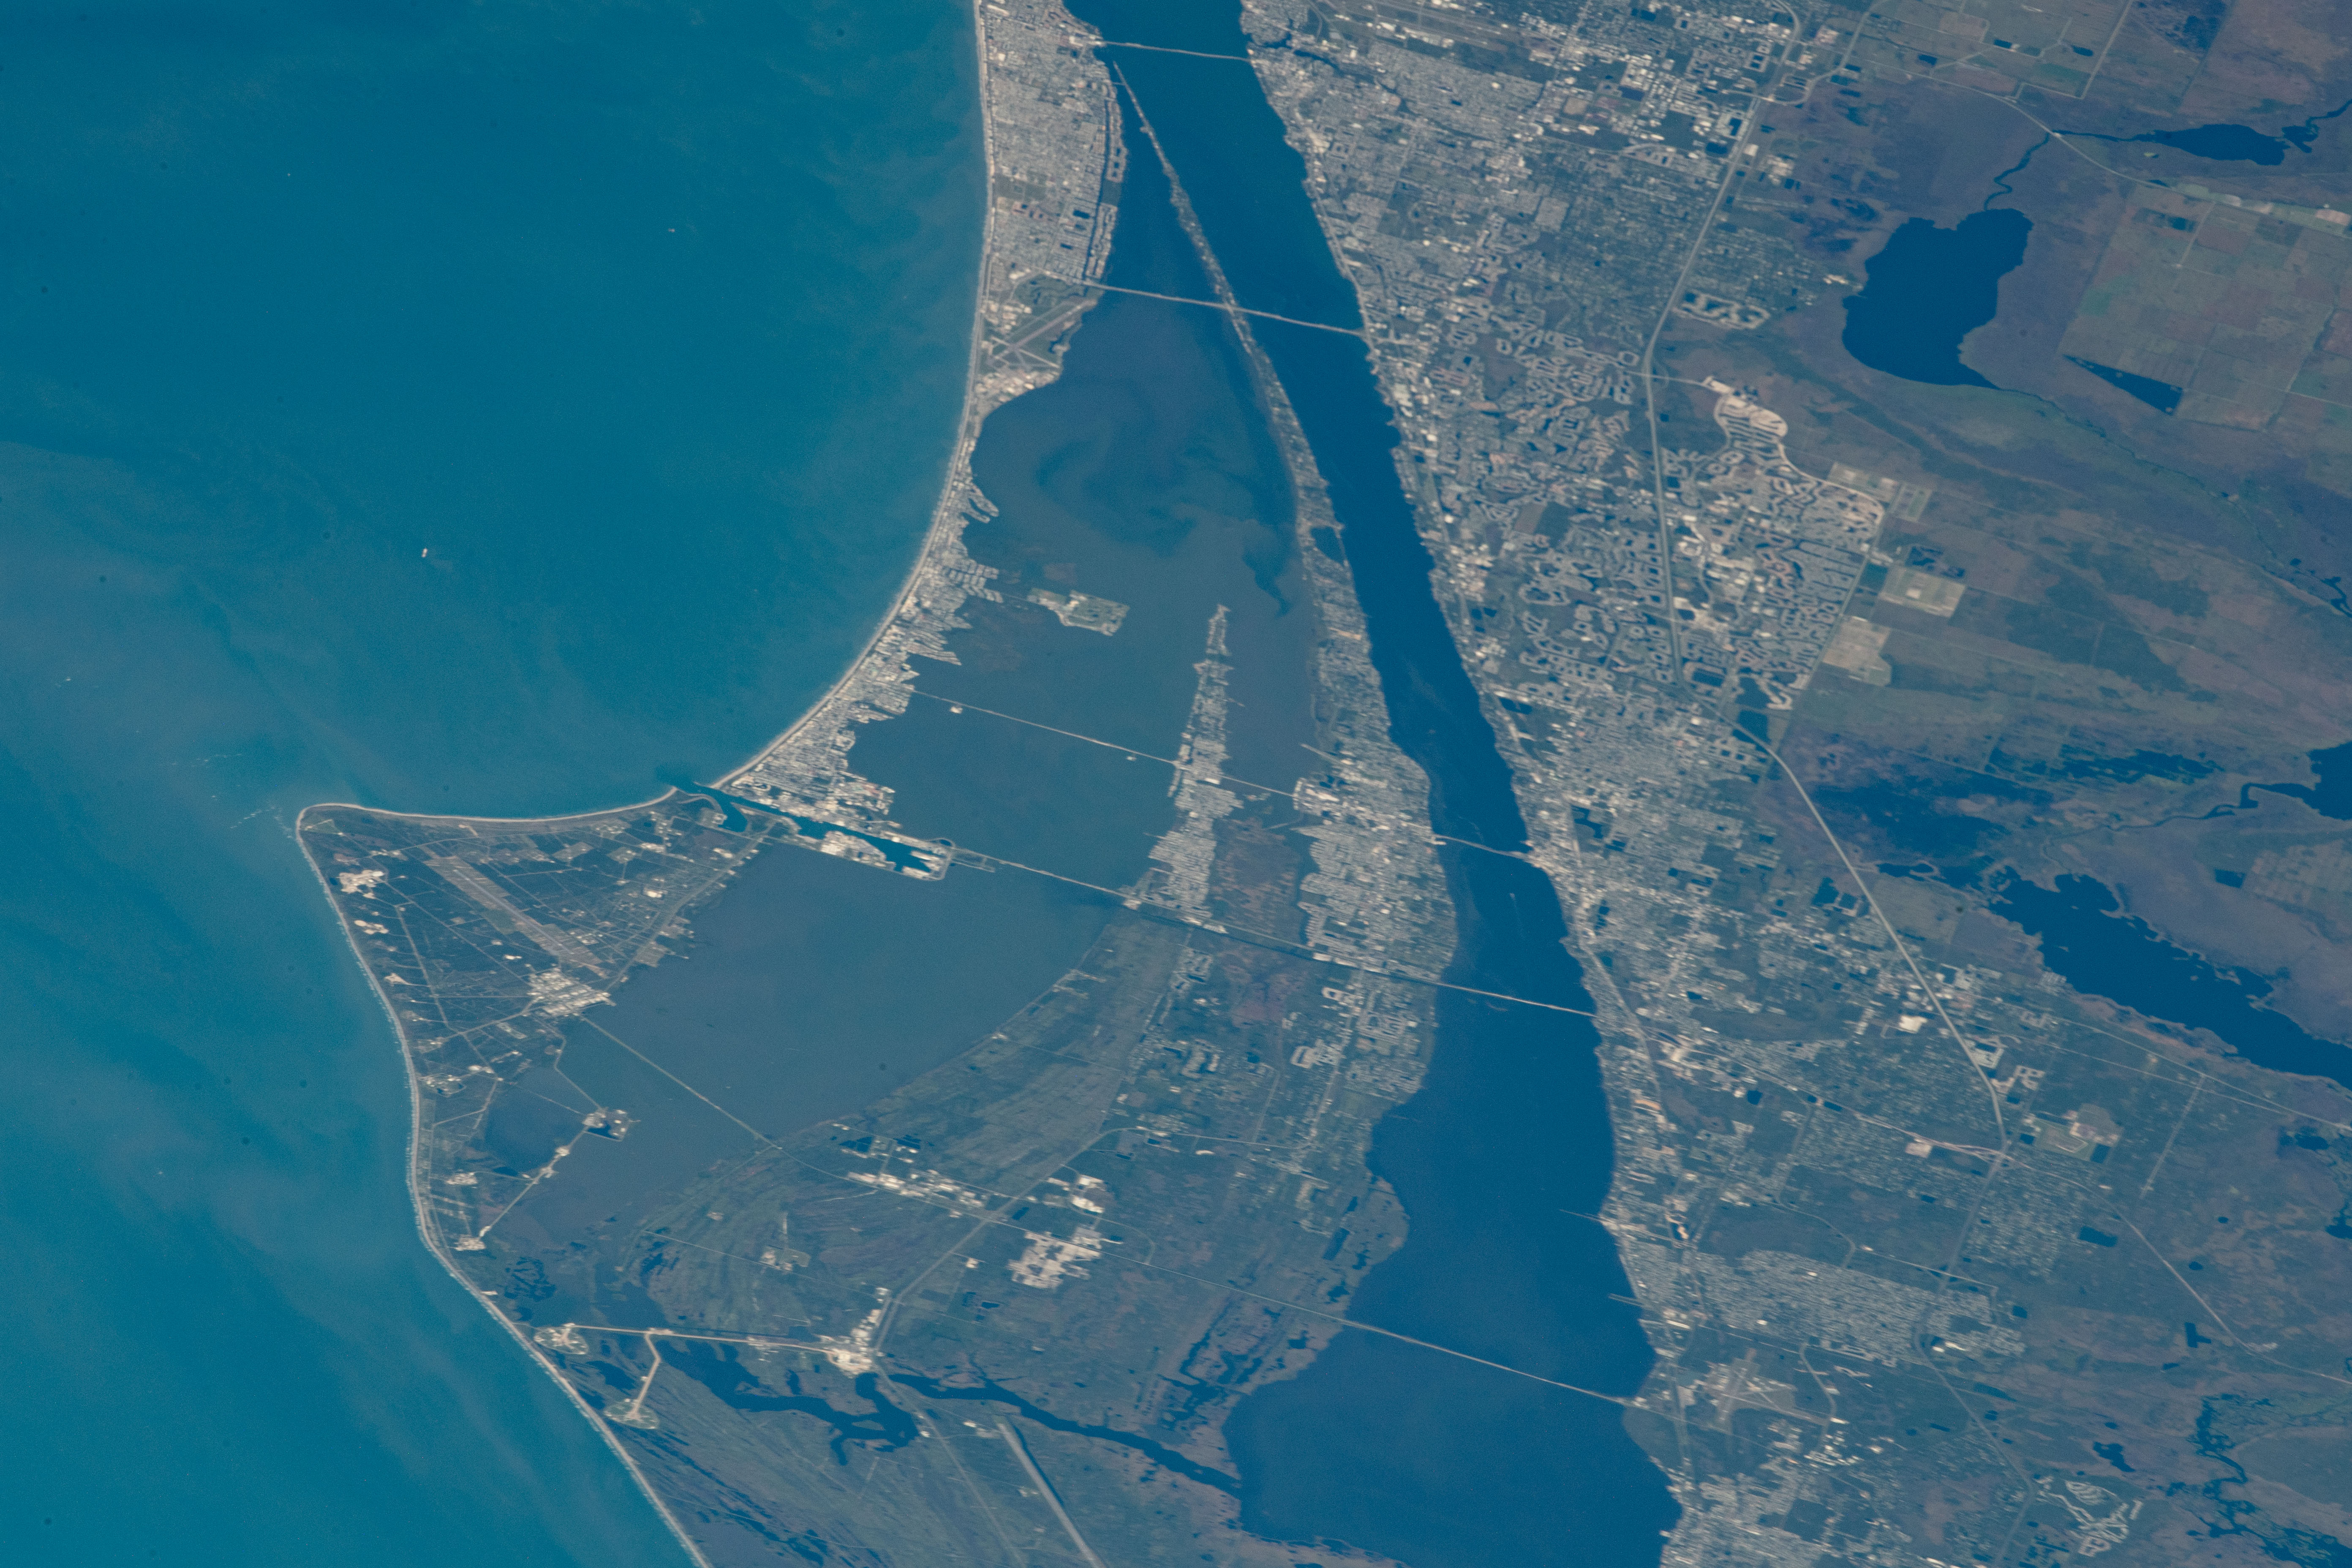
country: USA-FLORIDA
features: BANANA RIVER, INDIAN RIVER, CANAVERAL BIGHT
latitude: 28.6
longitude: -80.7
